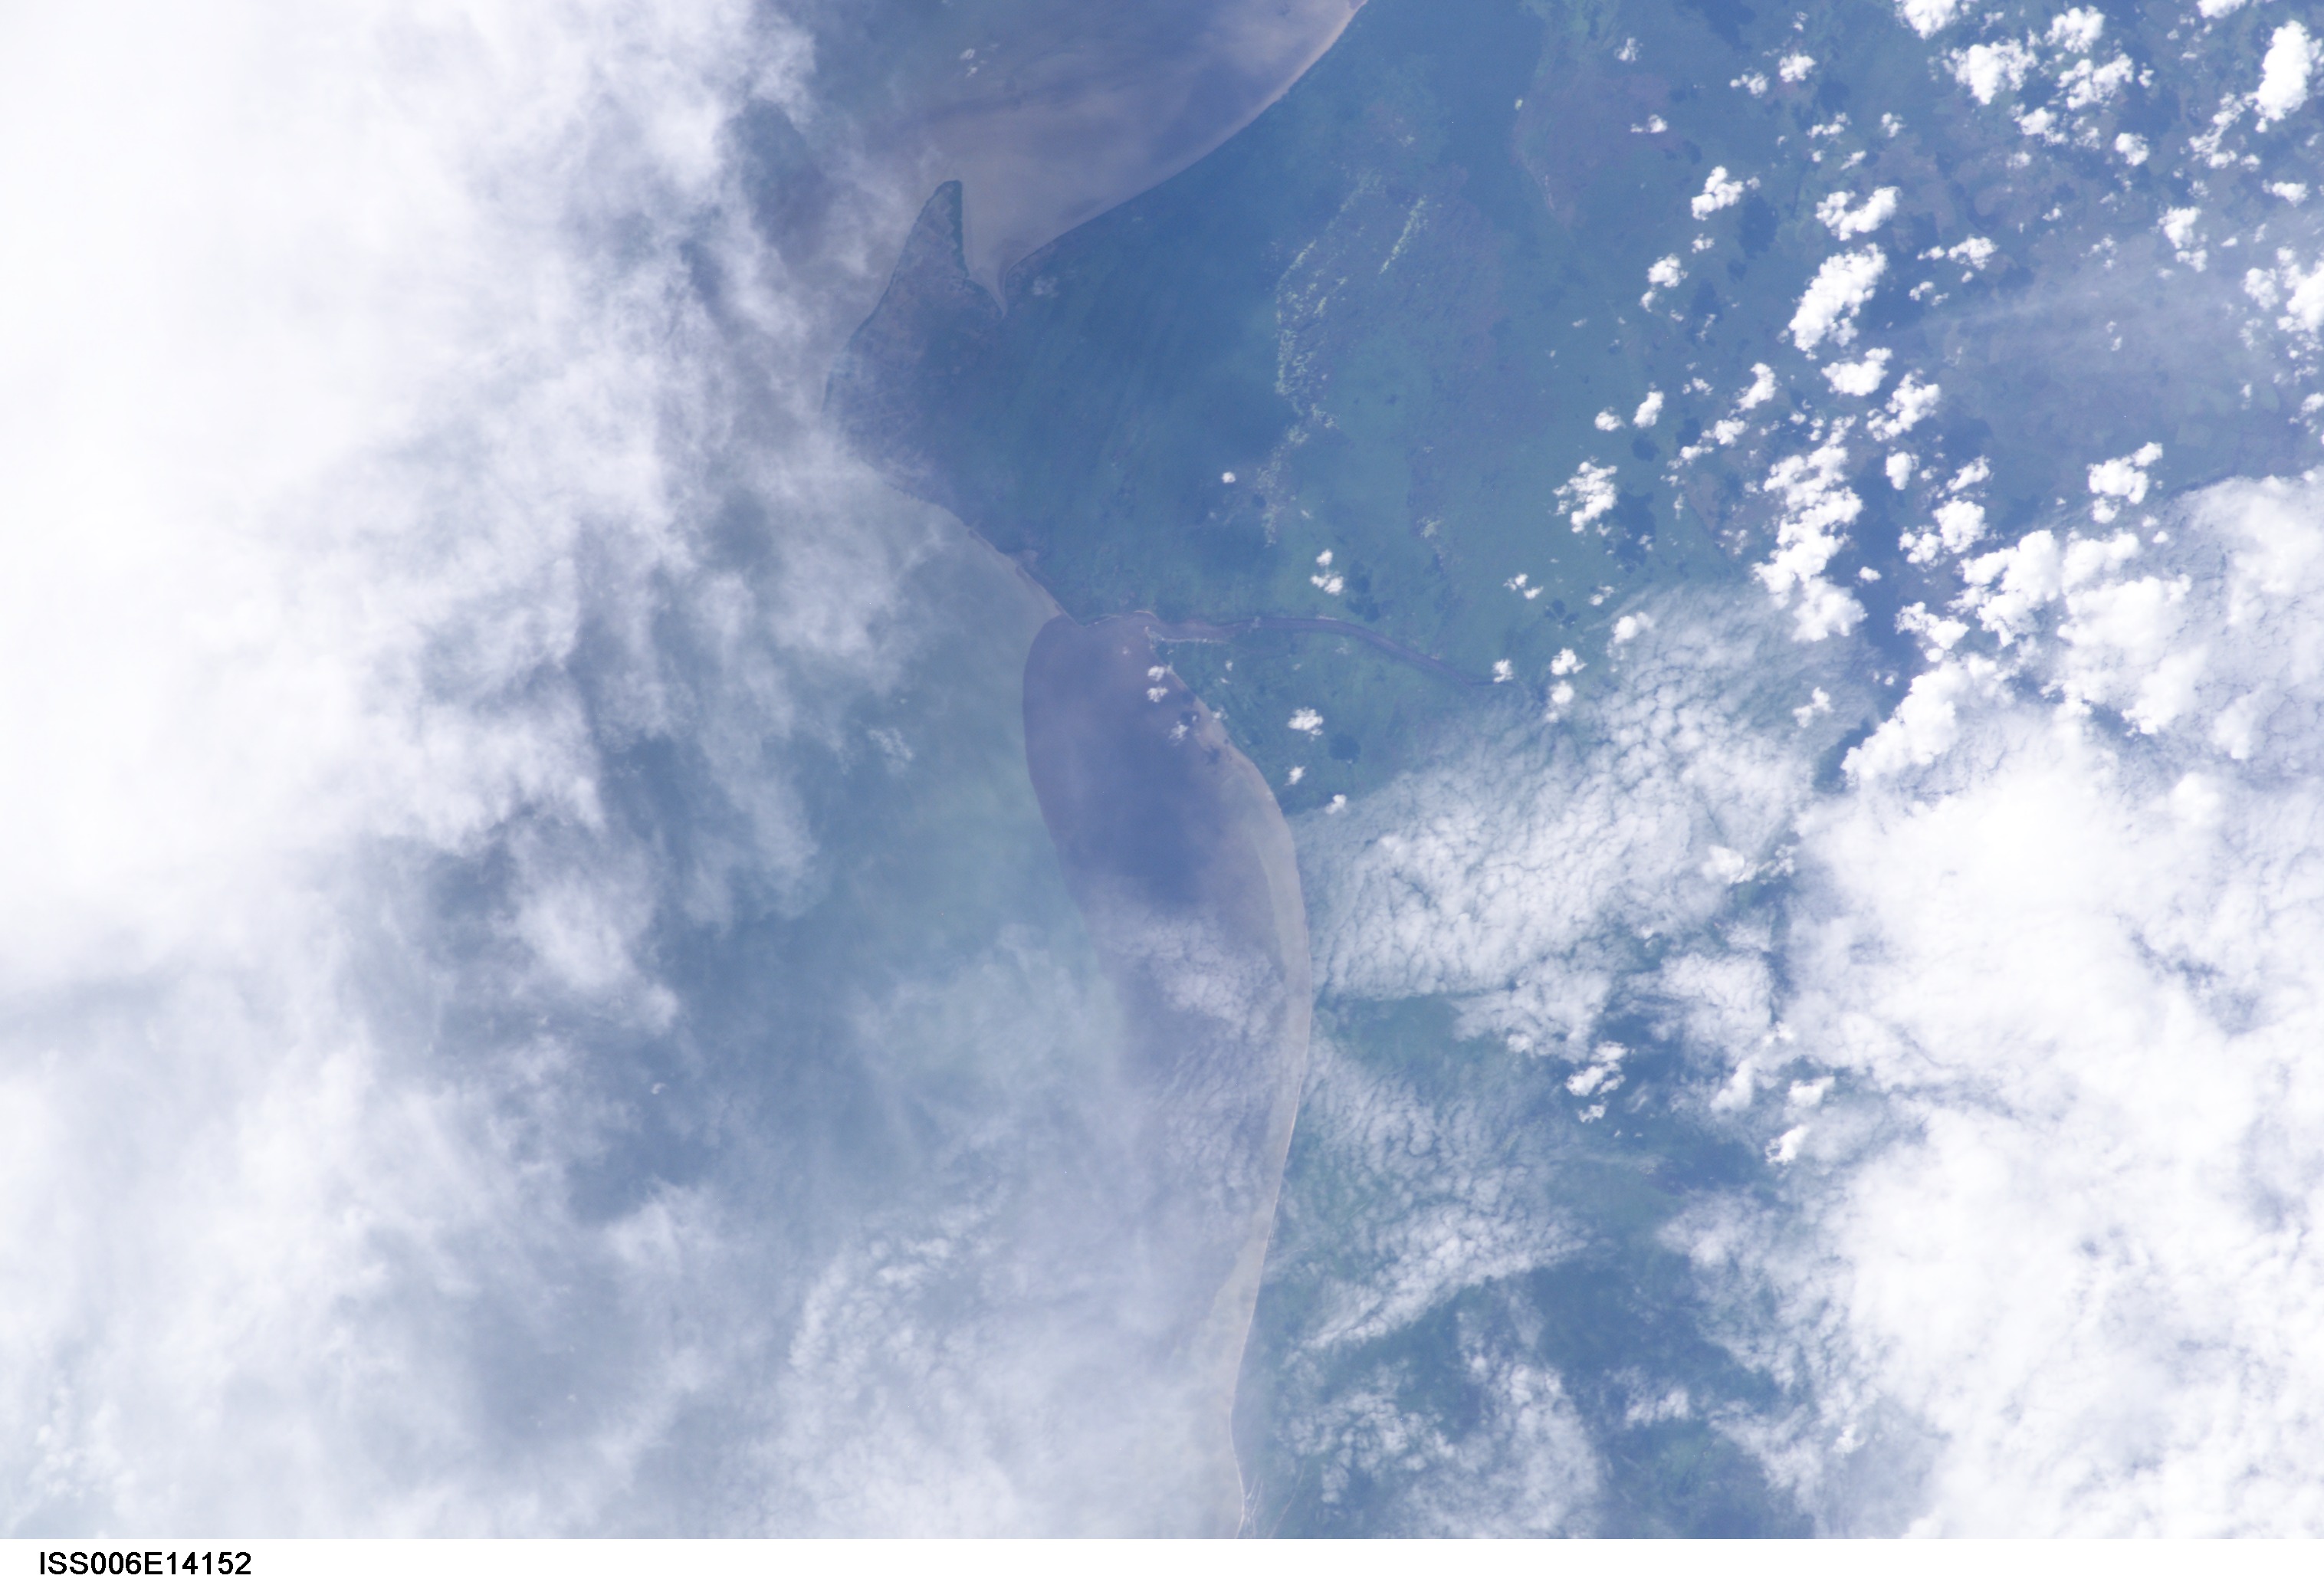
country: INDONESIA-B
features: CAPE KLUANG, DJULAI RIVER MOUTH
